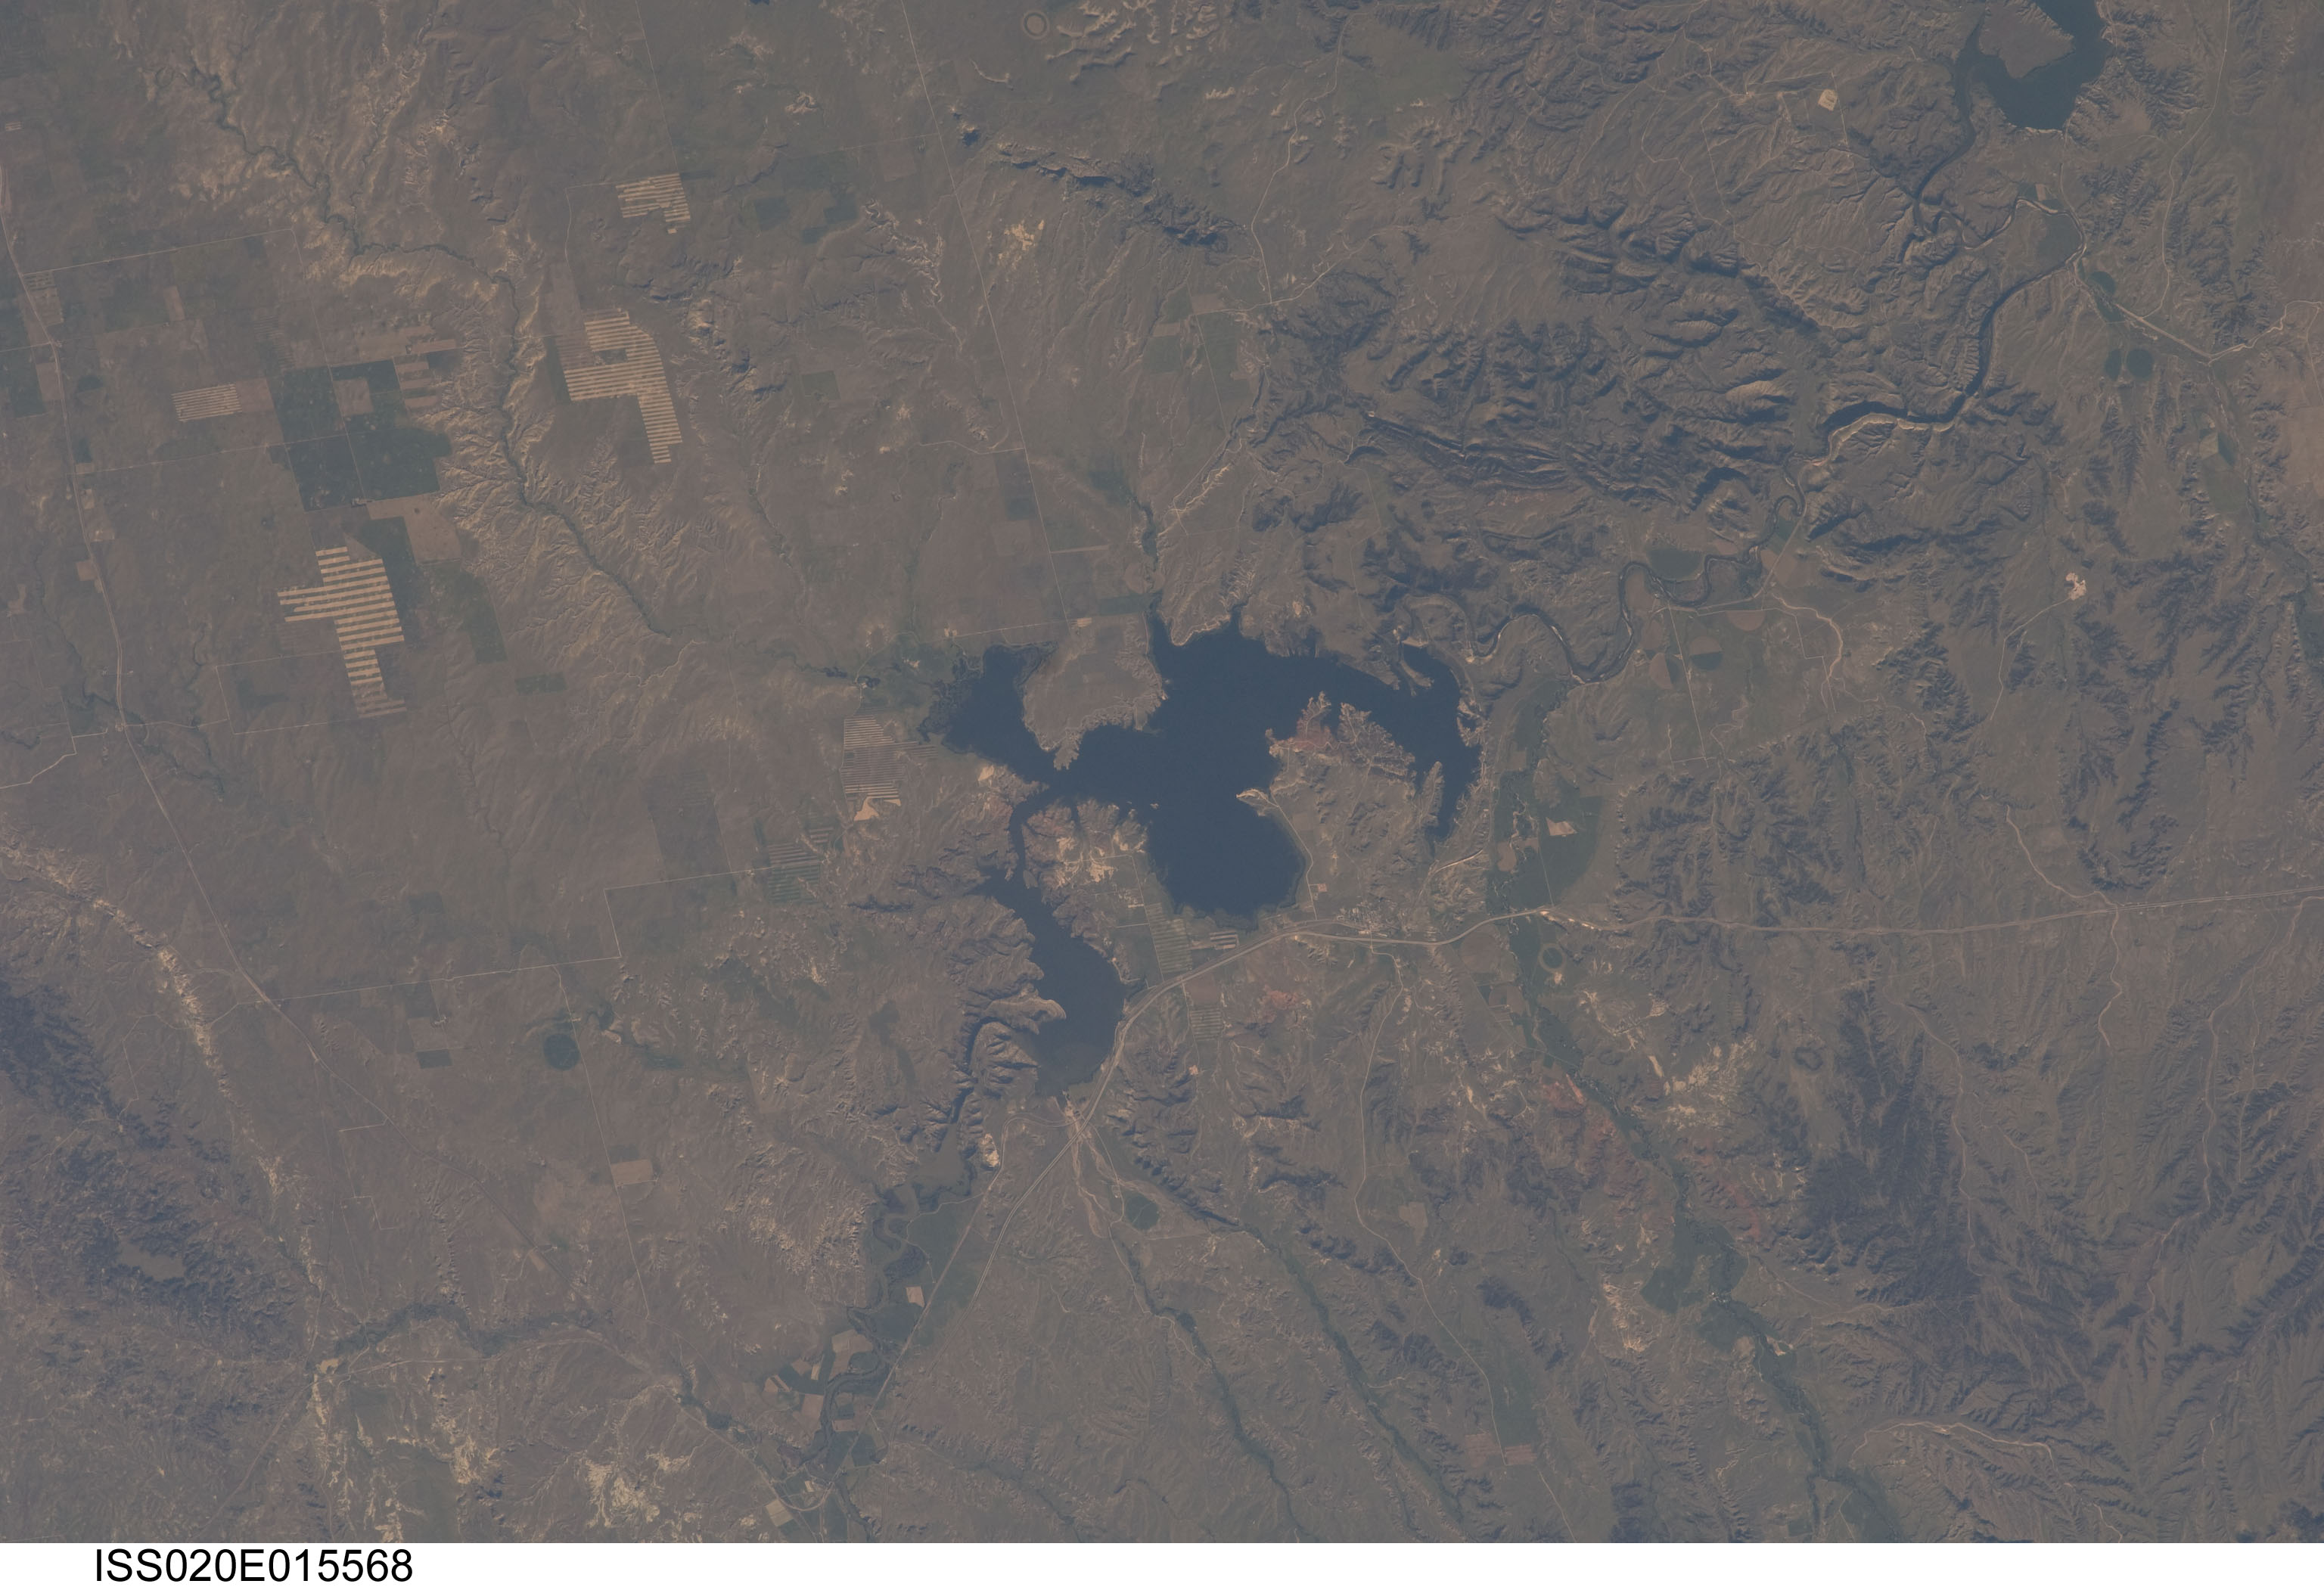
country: USA-WYOMING
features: GLENDO RESERVOIR,NORTH PLATTE RIVER,GLENDO WY
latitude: 42.5
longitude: -105.0
